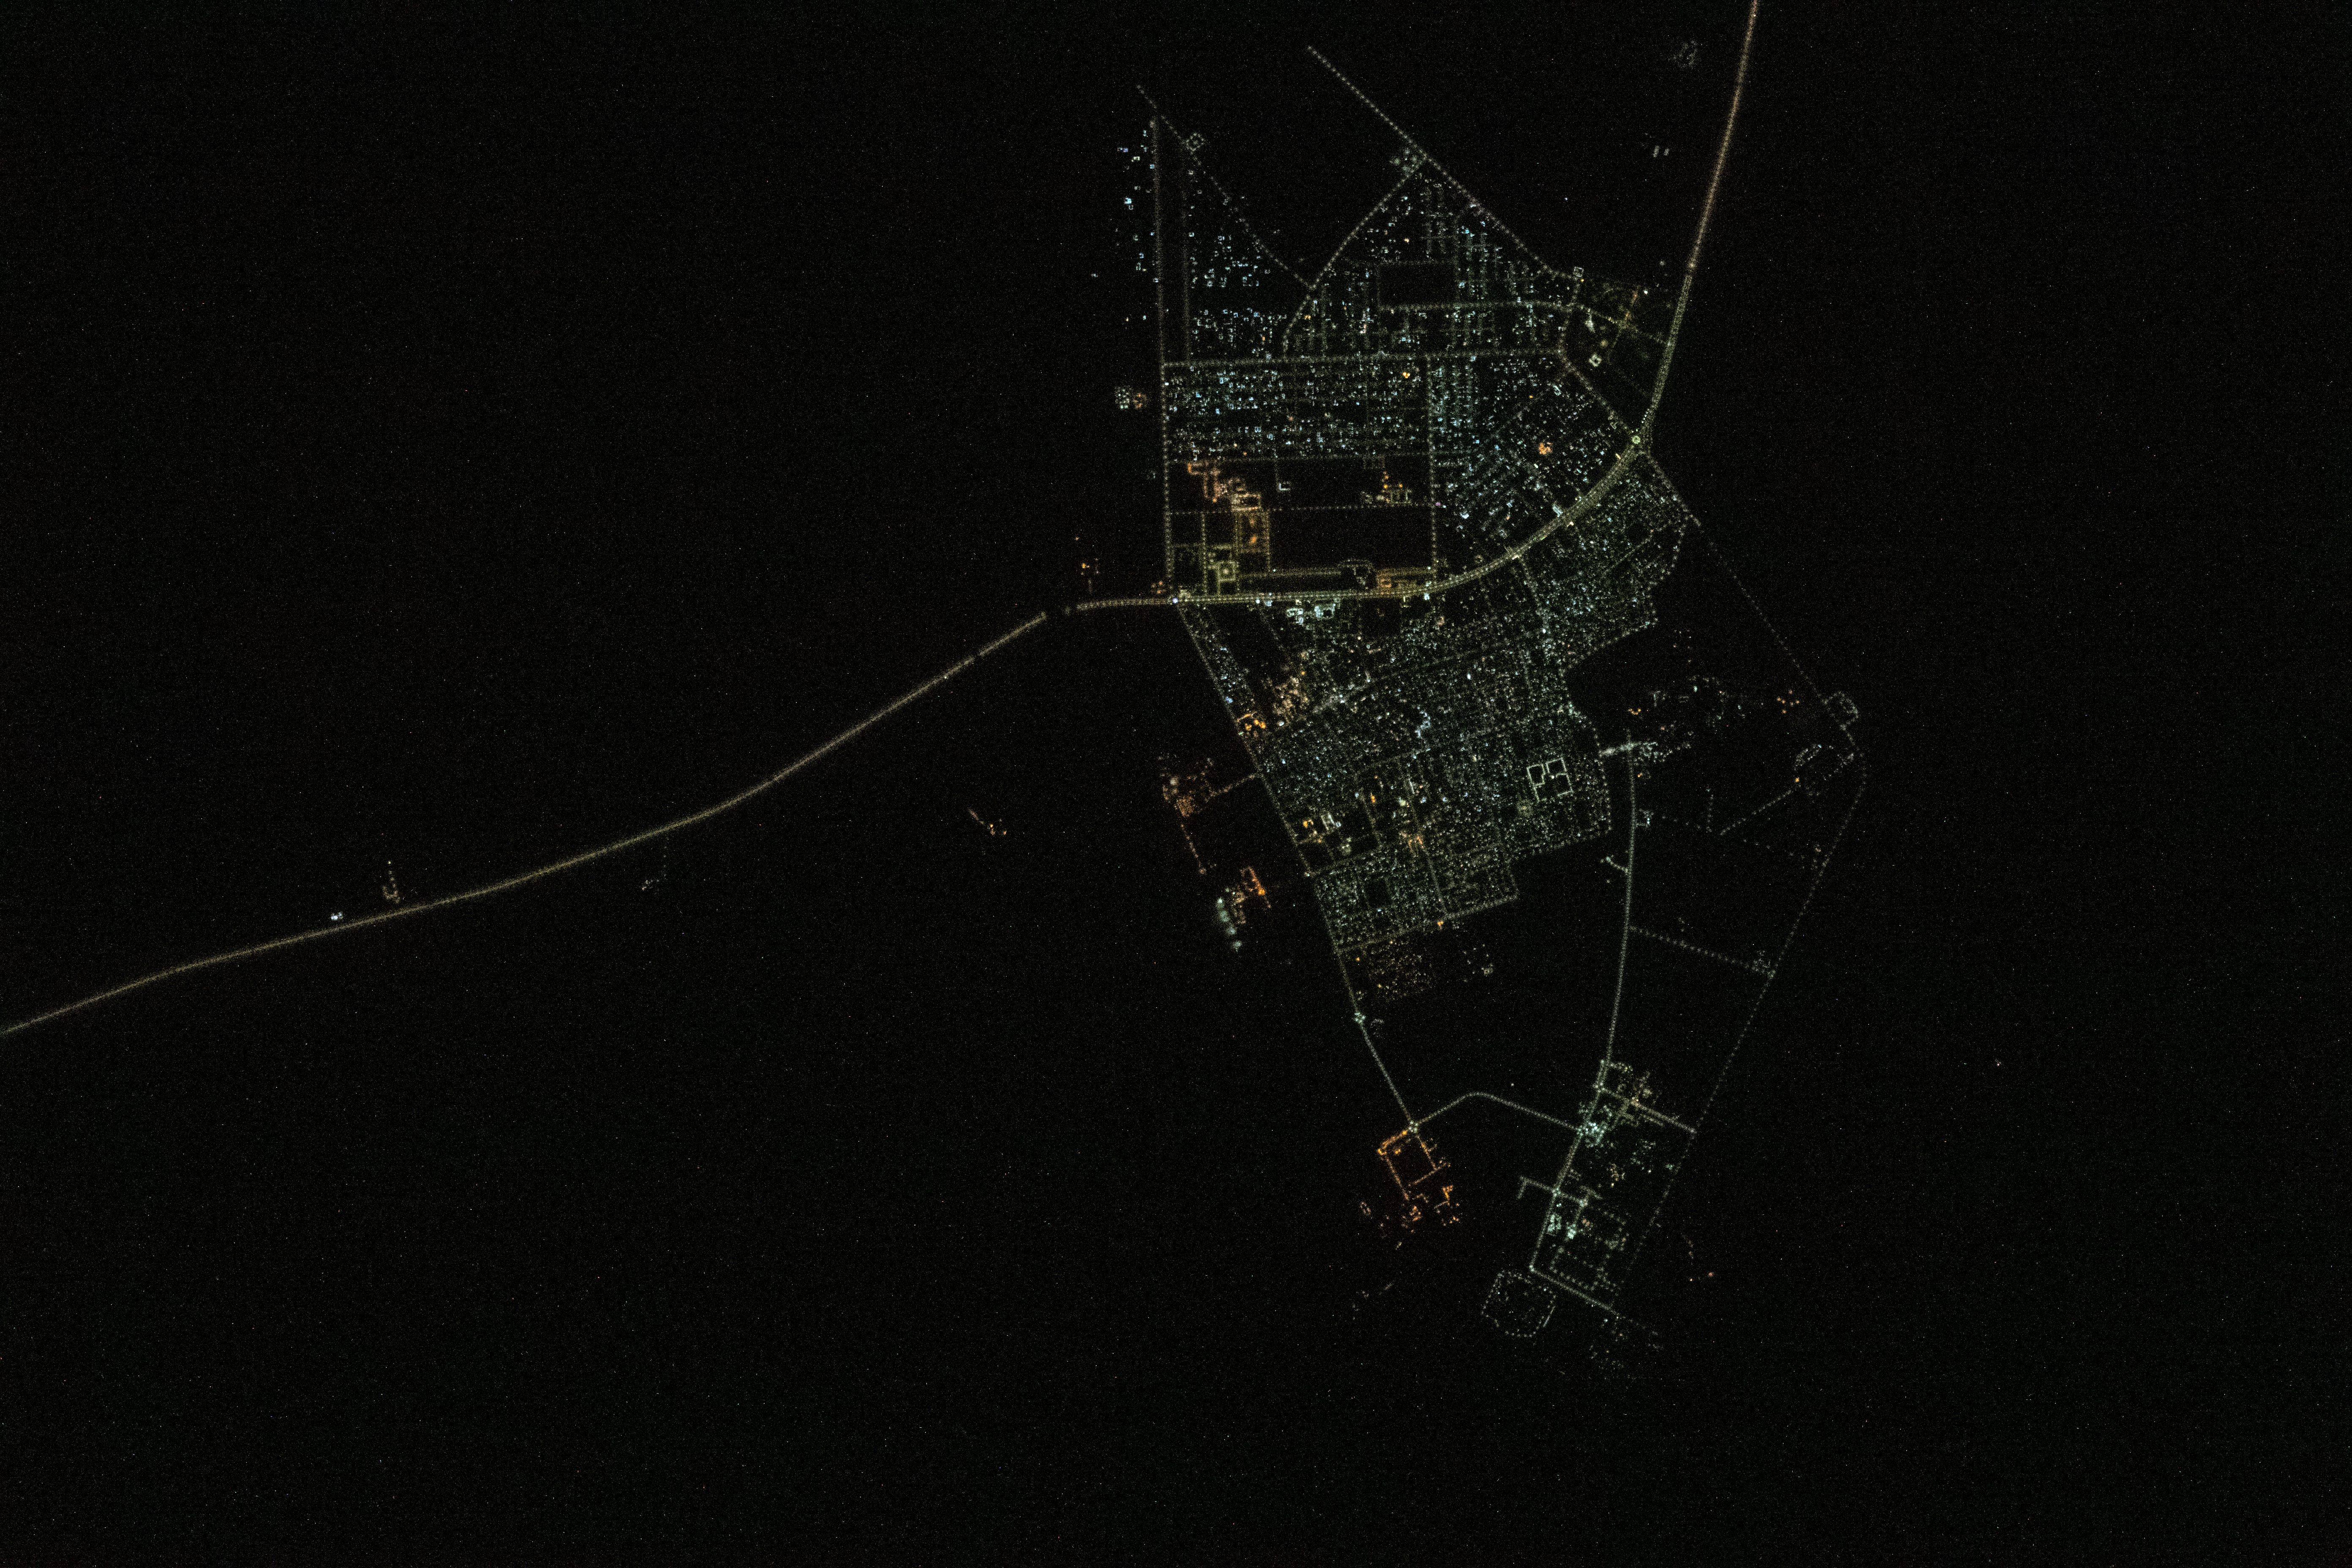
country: SAUDI ARABIA
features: SHARORAH,SHARORAH DOMESTIC AIRPORT
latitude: 17.5
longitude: 47.1
